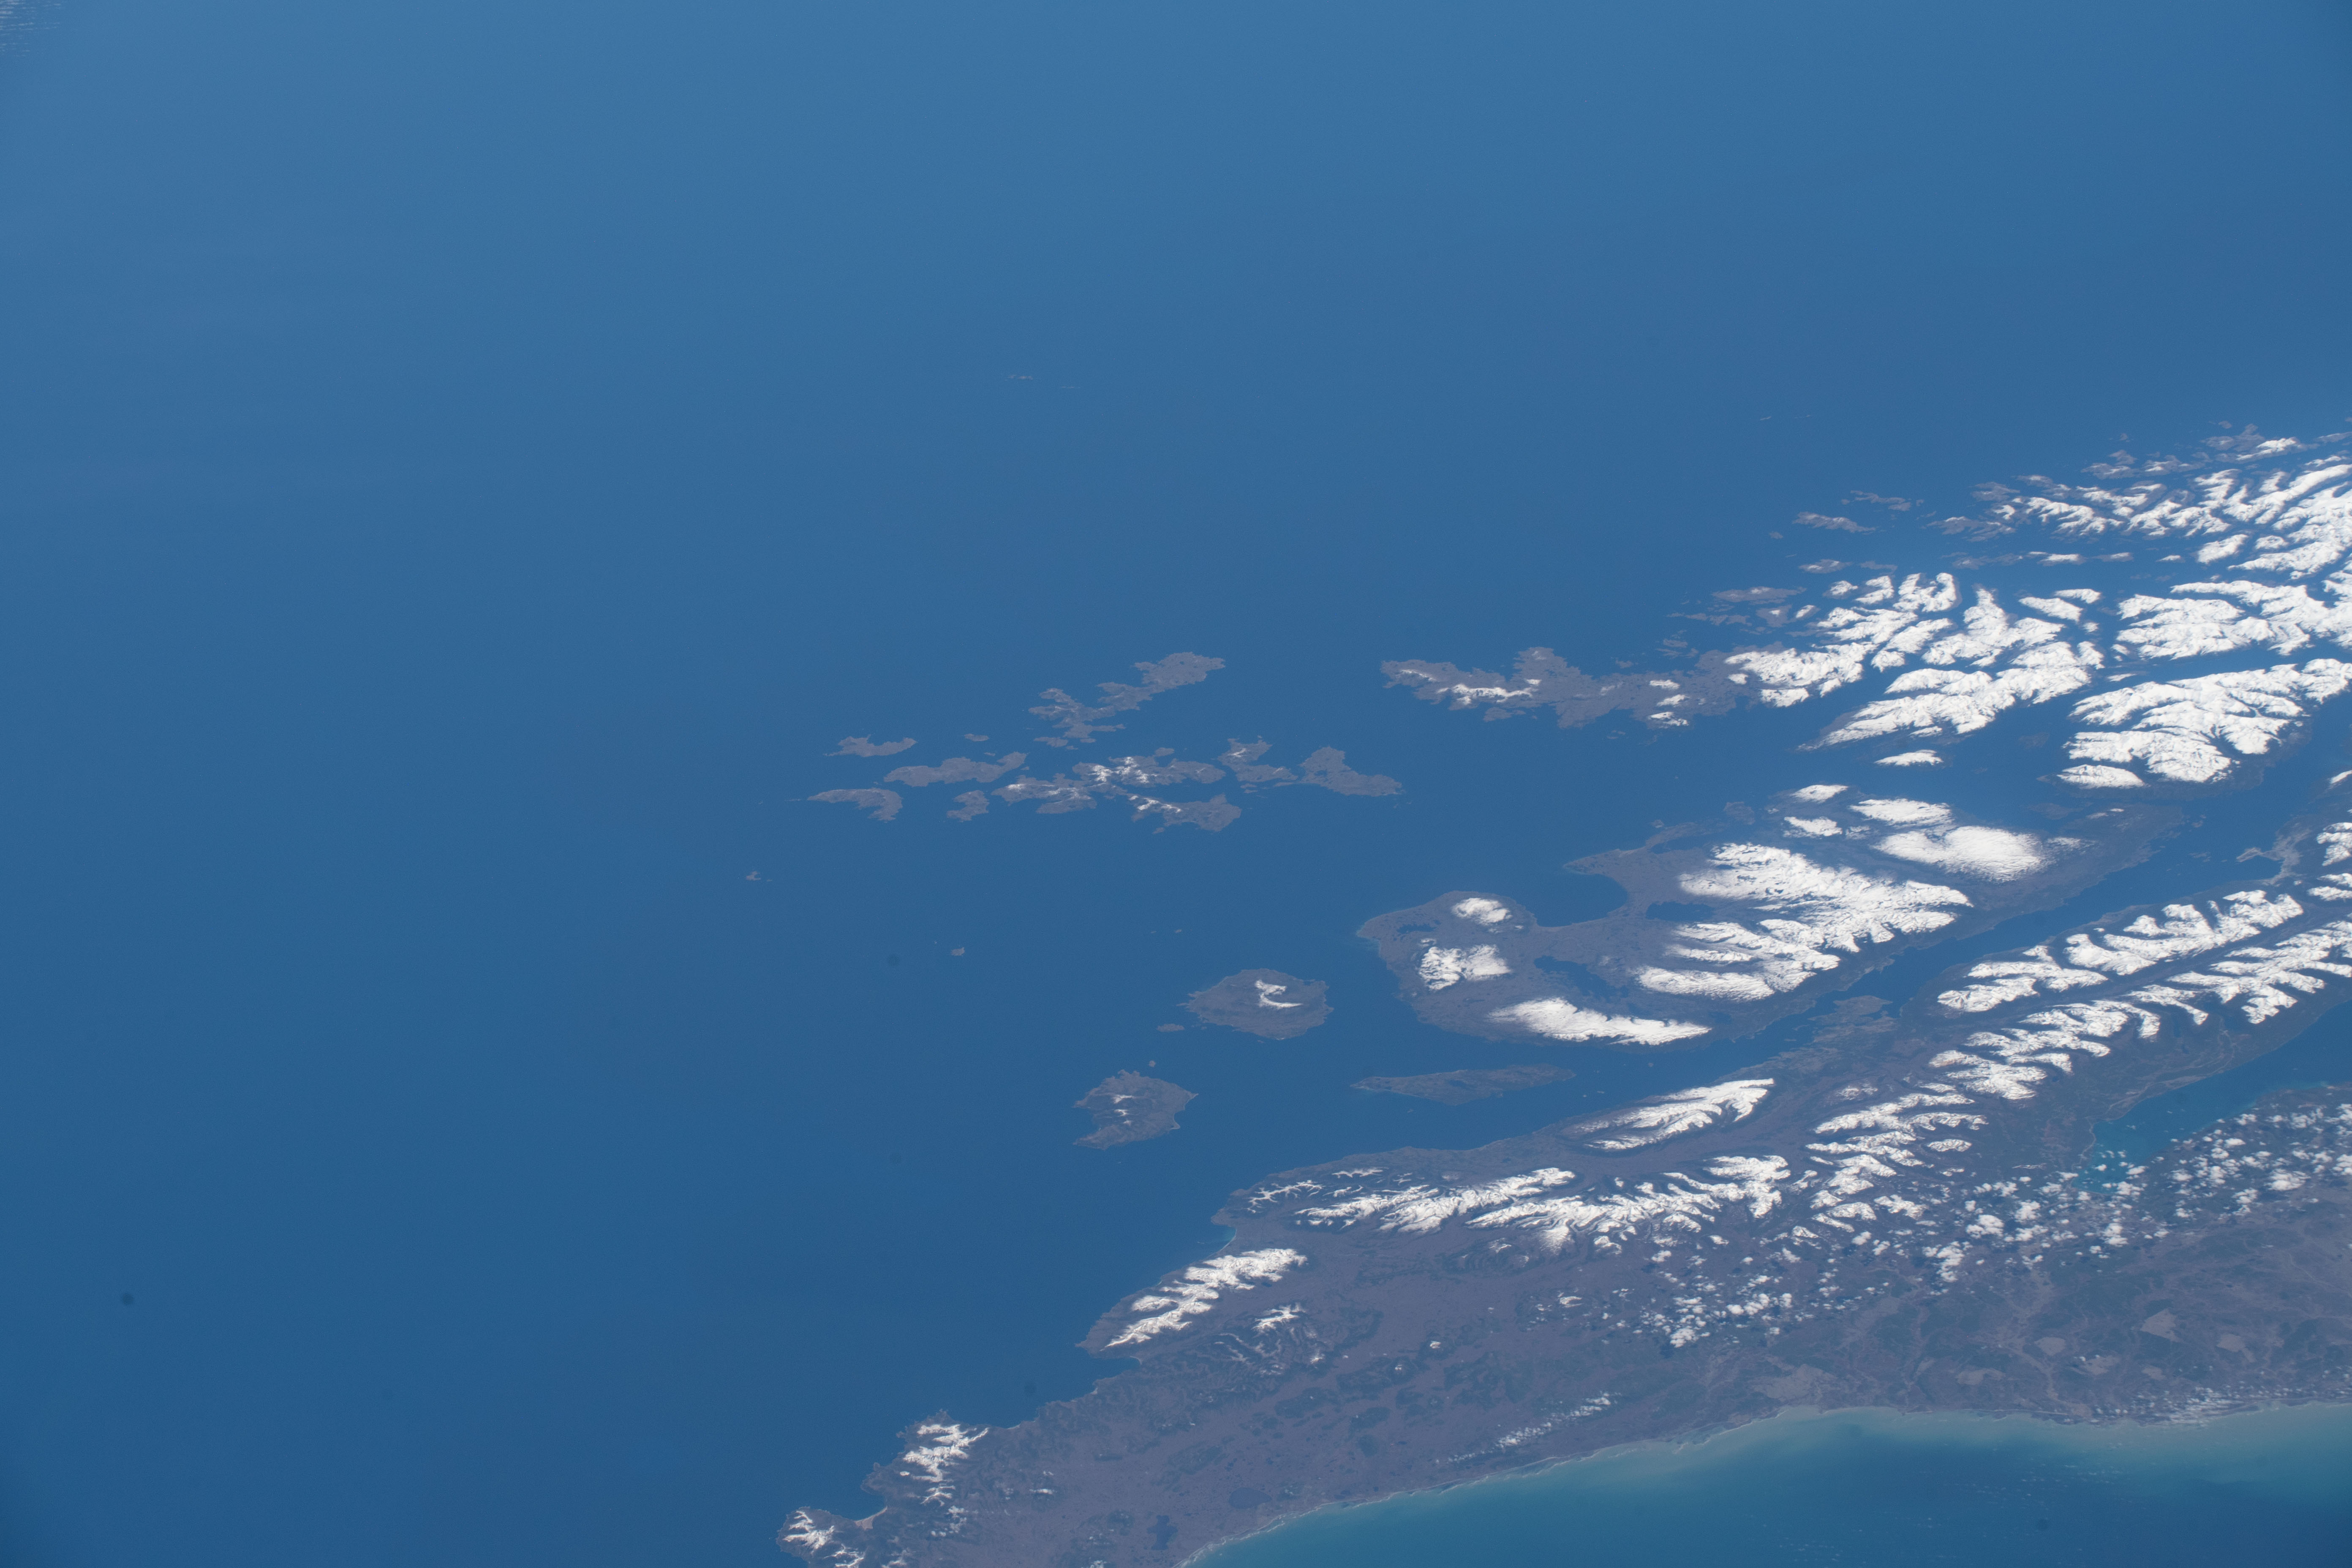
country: CHILE
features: TIERRA DEL FUEGO, MONTE DARWIN, CAMI LAKE, BEAGLE CHANNEL, CABO DE HORNOS NATIONAL PARK
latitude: -55.6
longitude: -67.5
